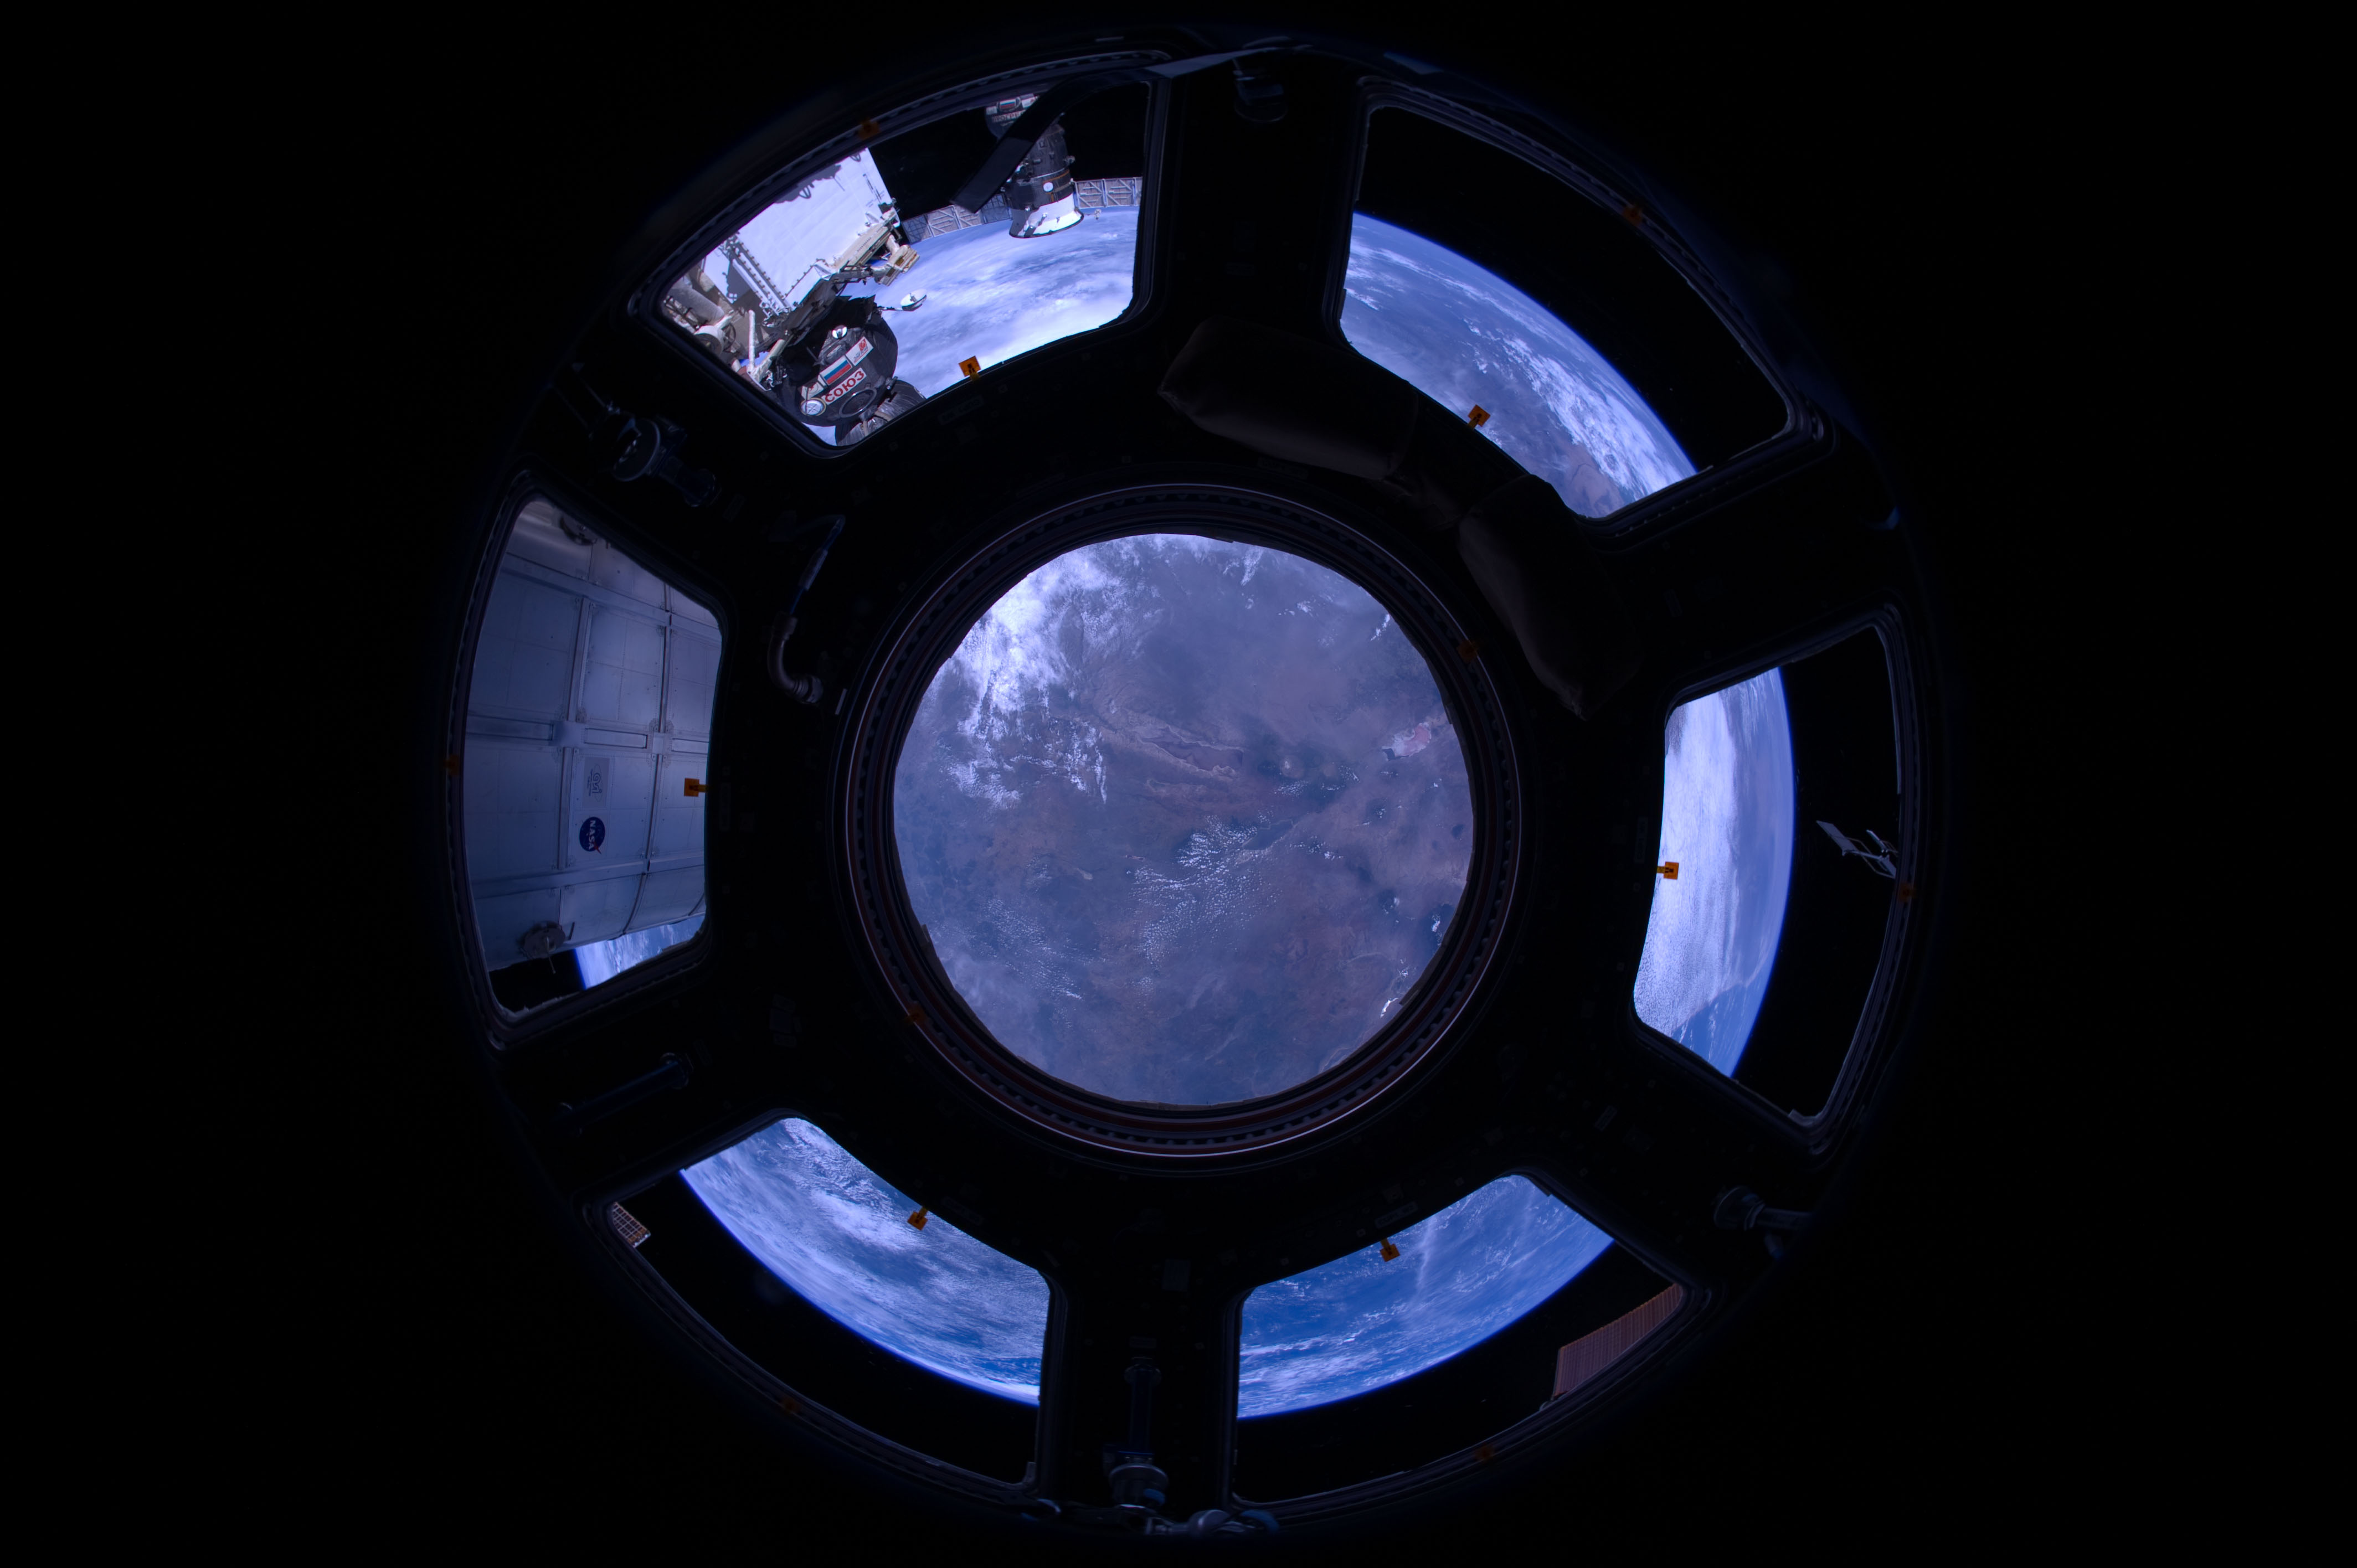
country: TANZANIA
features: L. EYASI, L. NATRON, NGORONGORO CRATER
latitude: -4.5
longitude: 36.0
